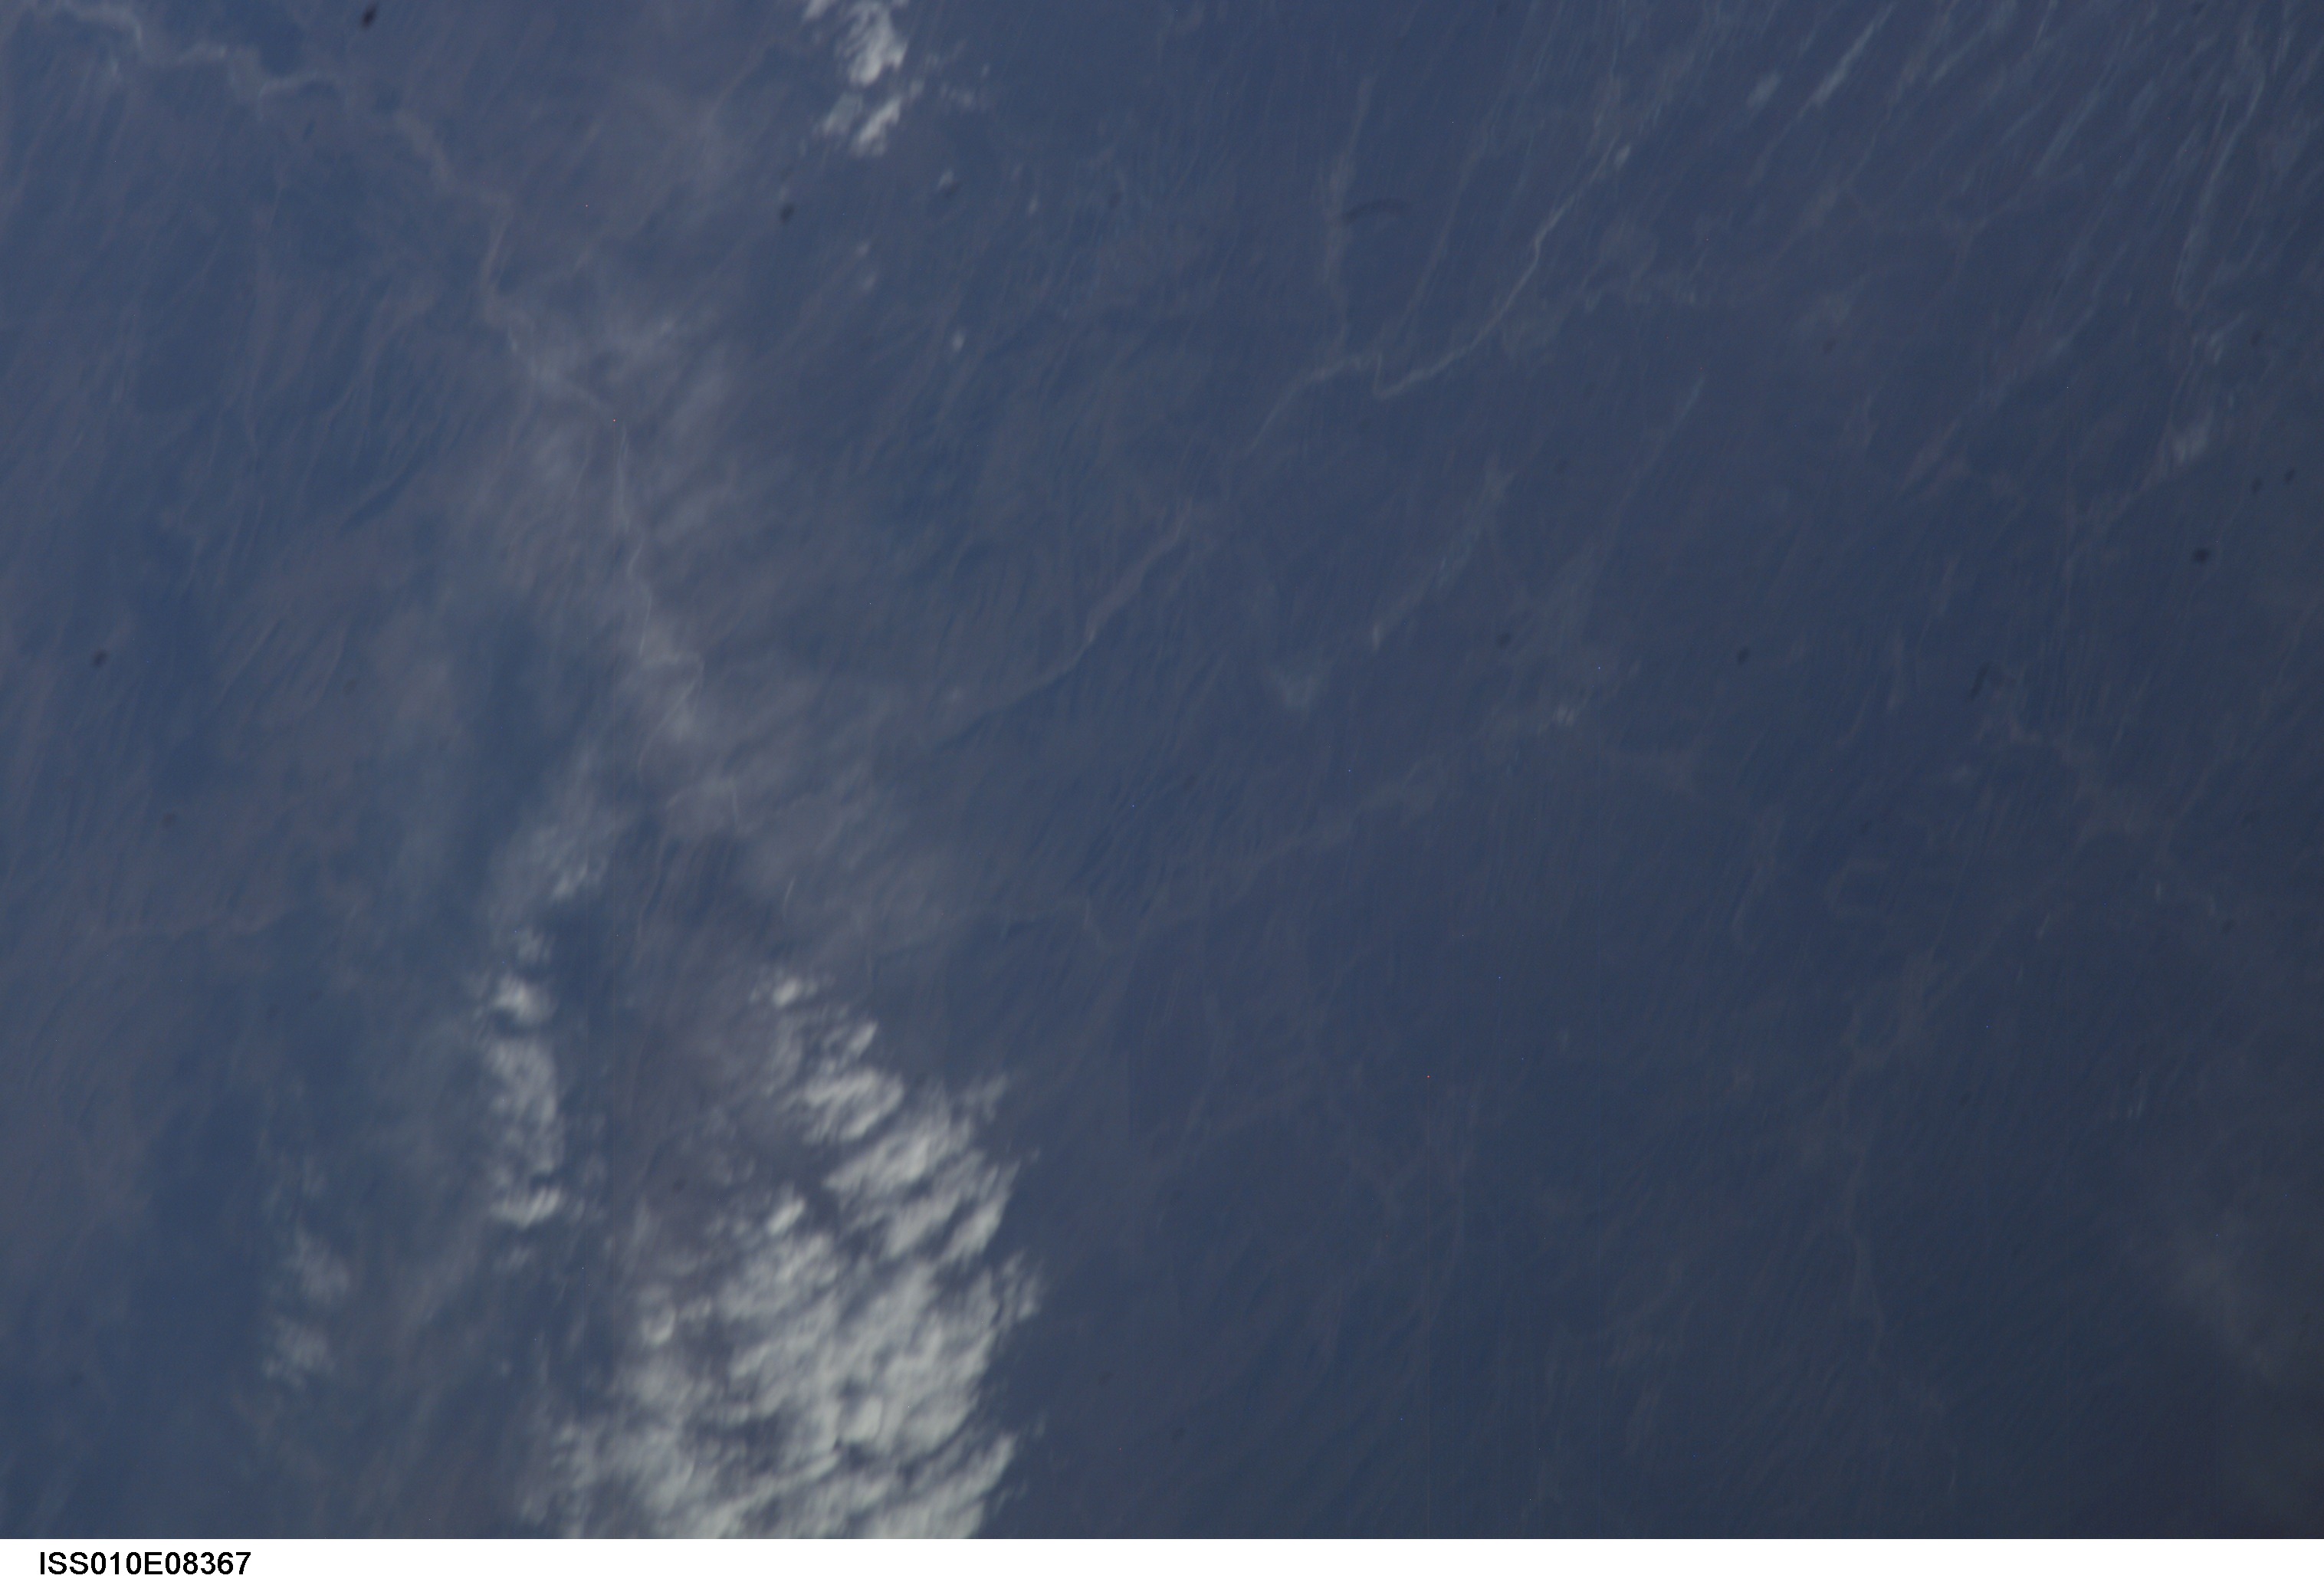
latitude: 41.4
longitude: 110.0
